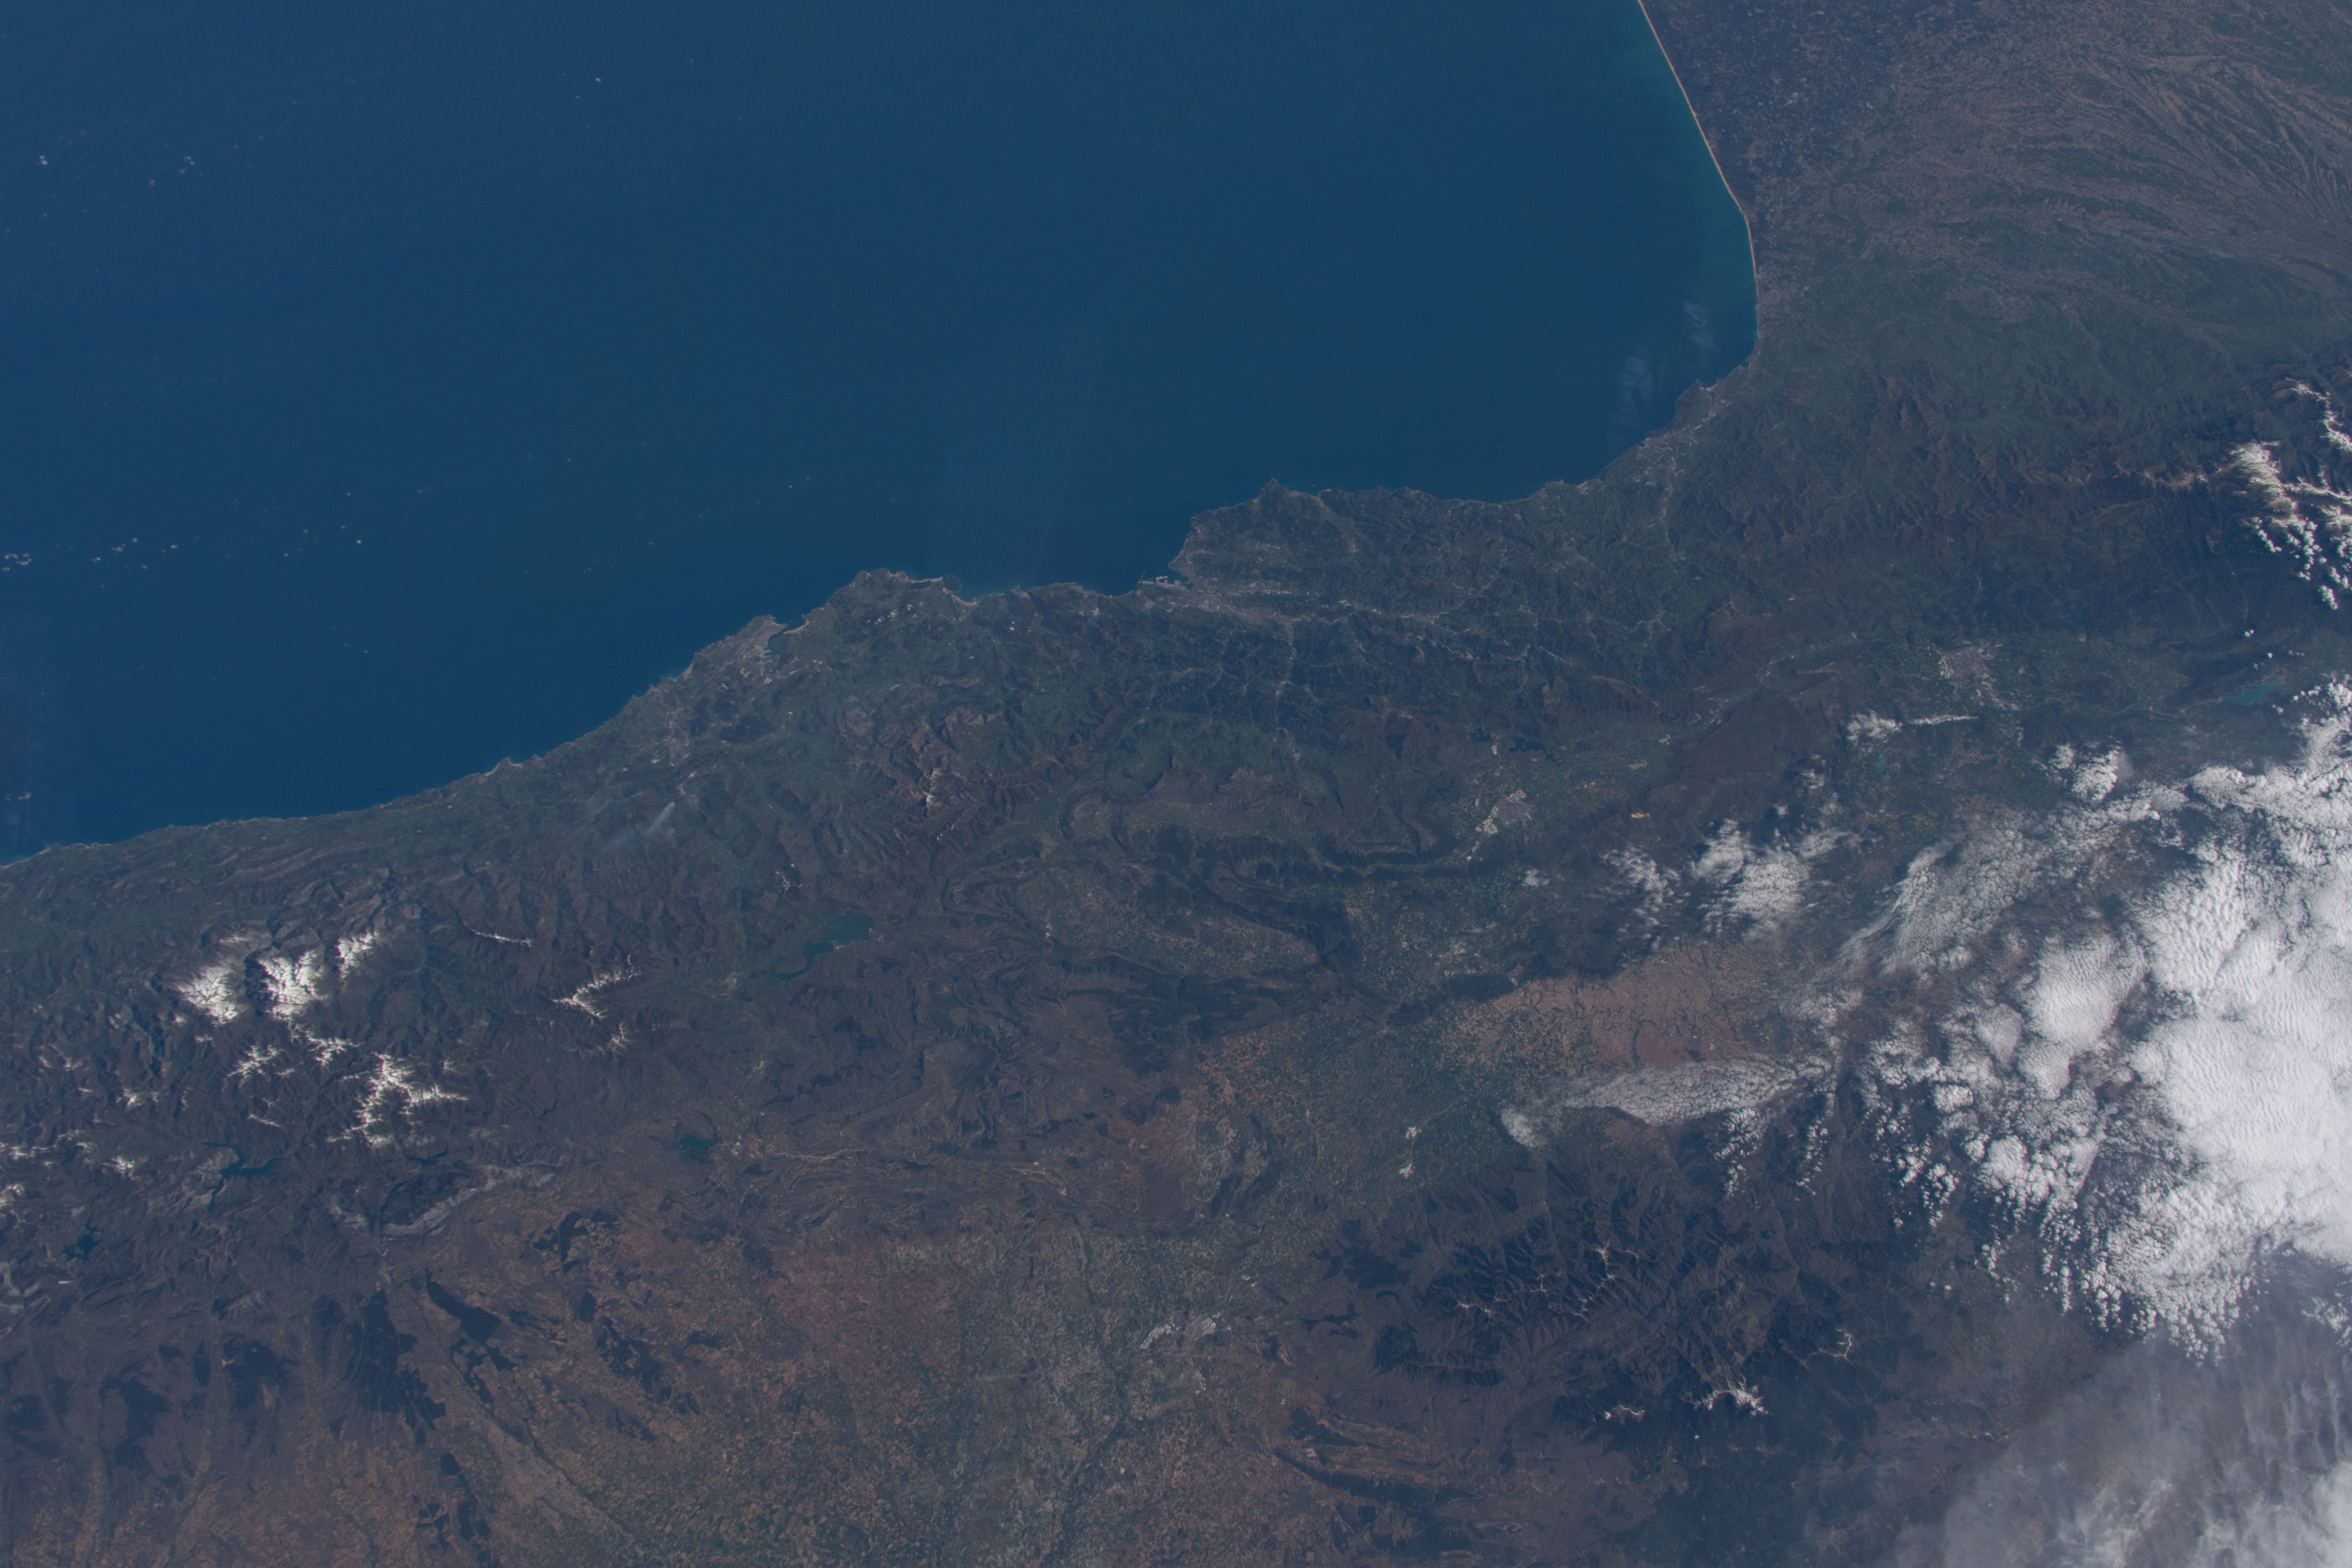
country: SPAIN
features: BAY OF BISCAY, COAST
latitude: 43.5
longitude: -2.0
